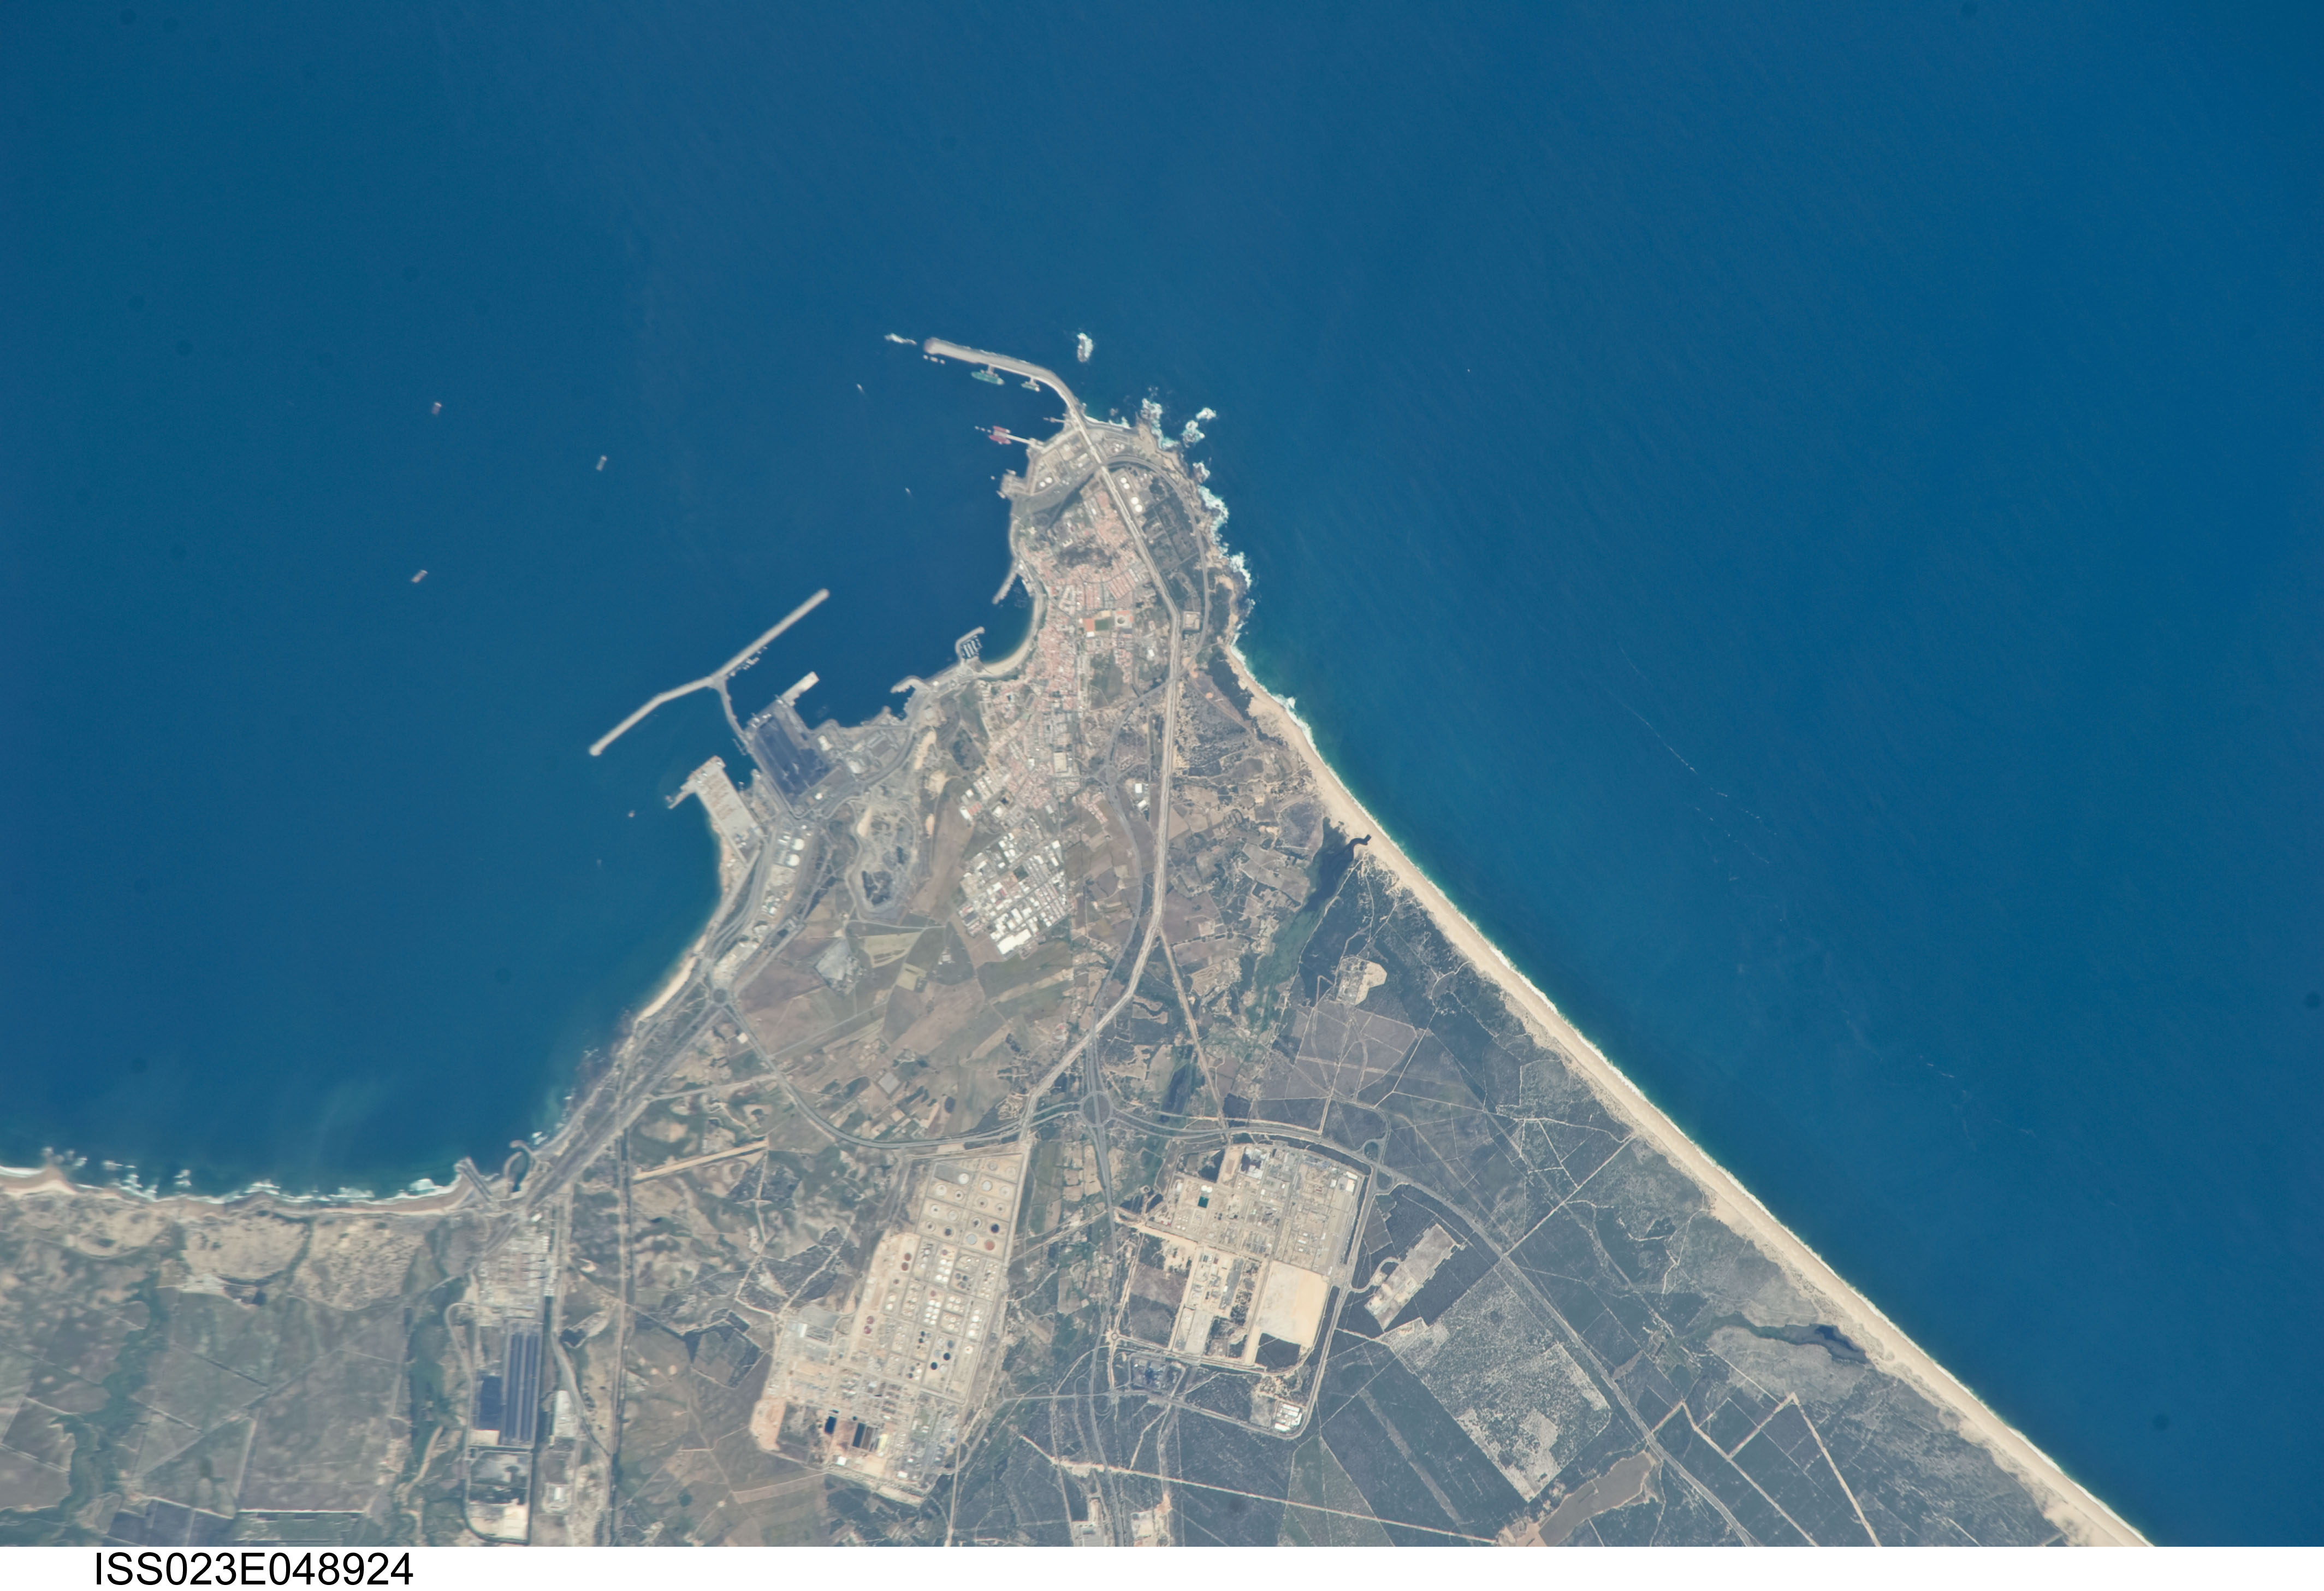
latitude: 38.0
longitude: -8.9
